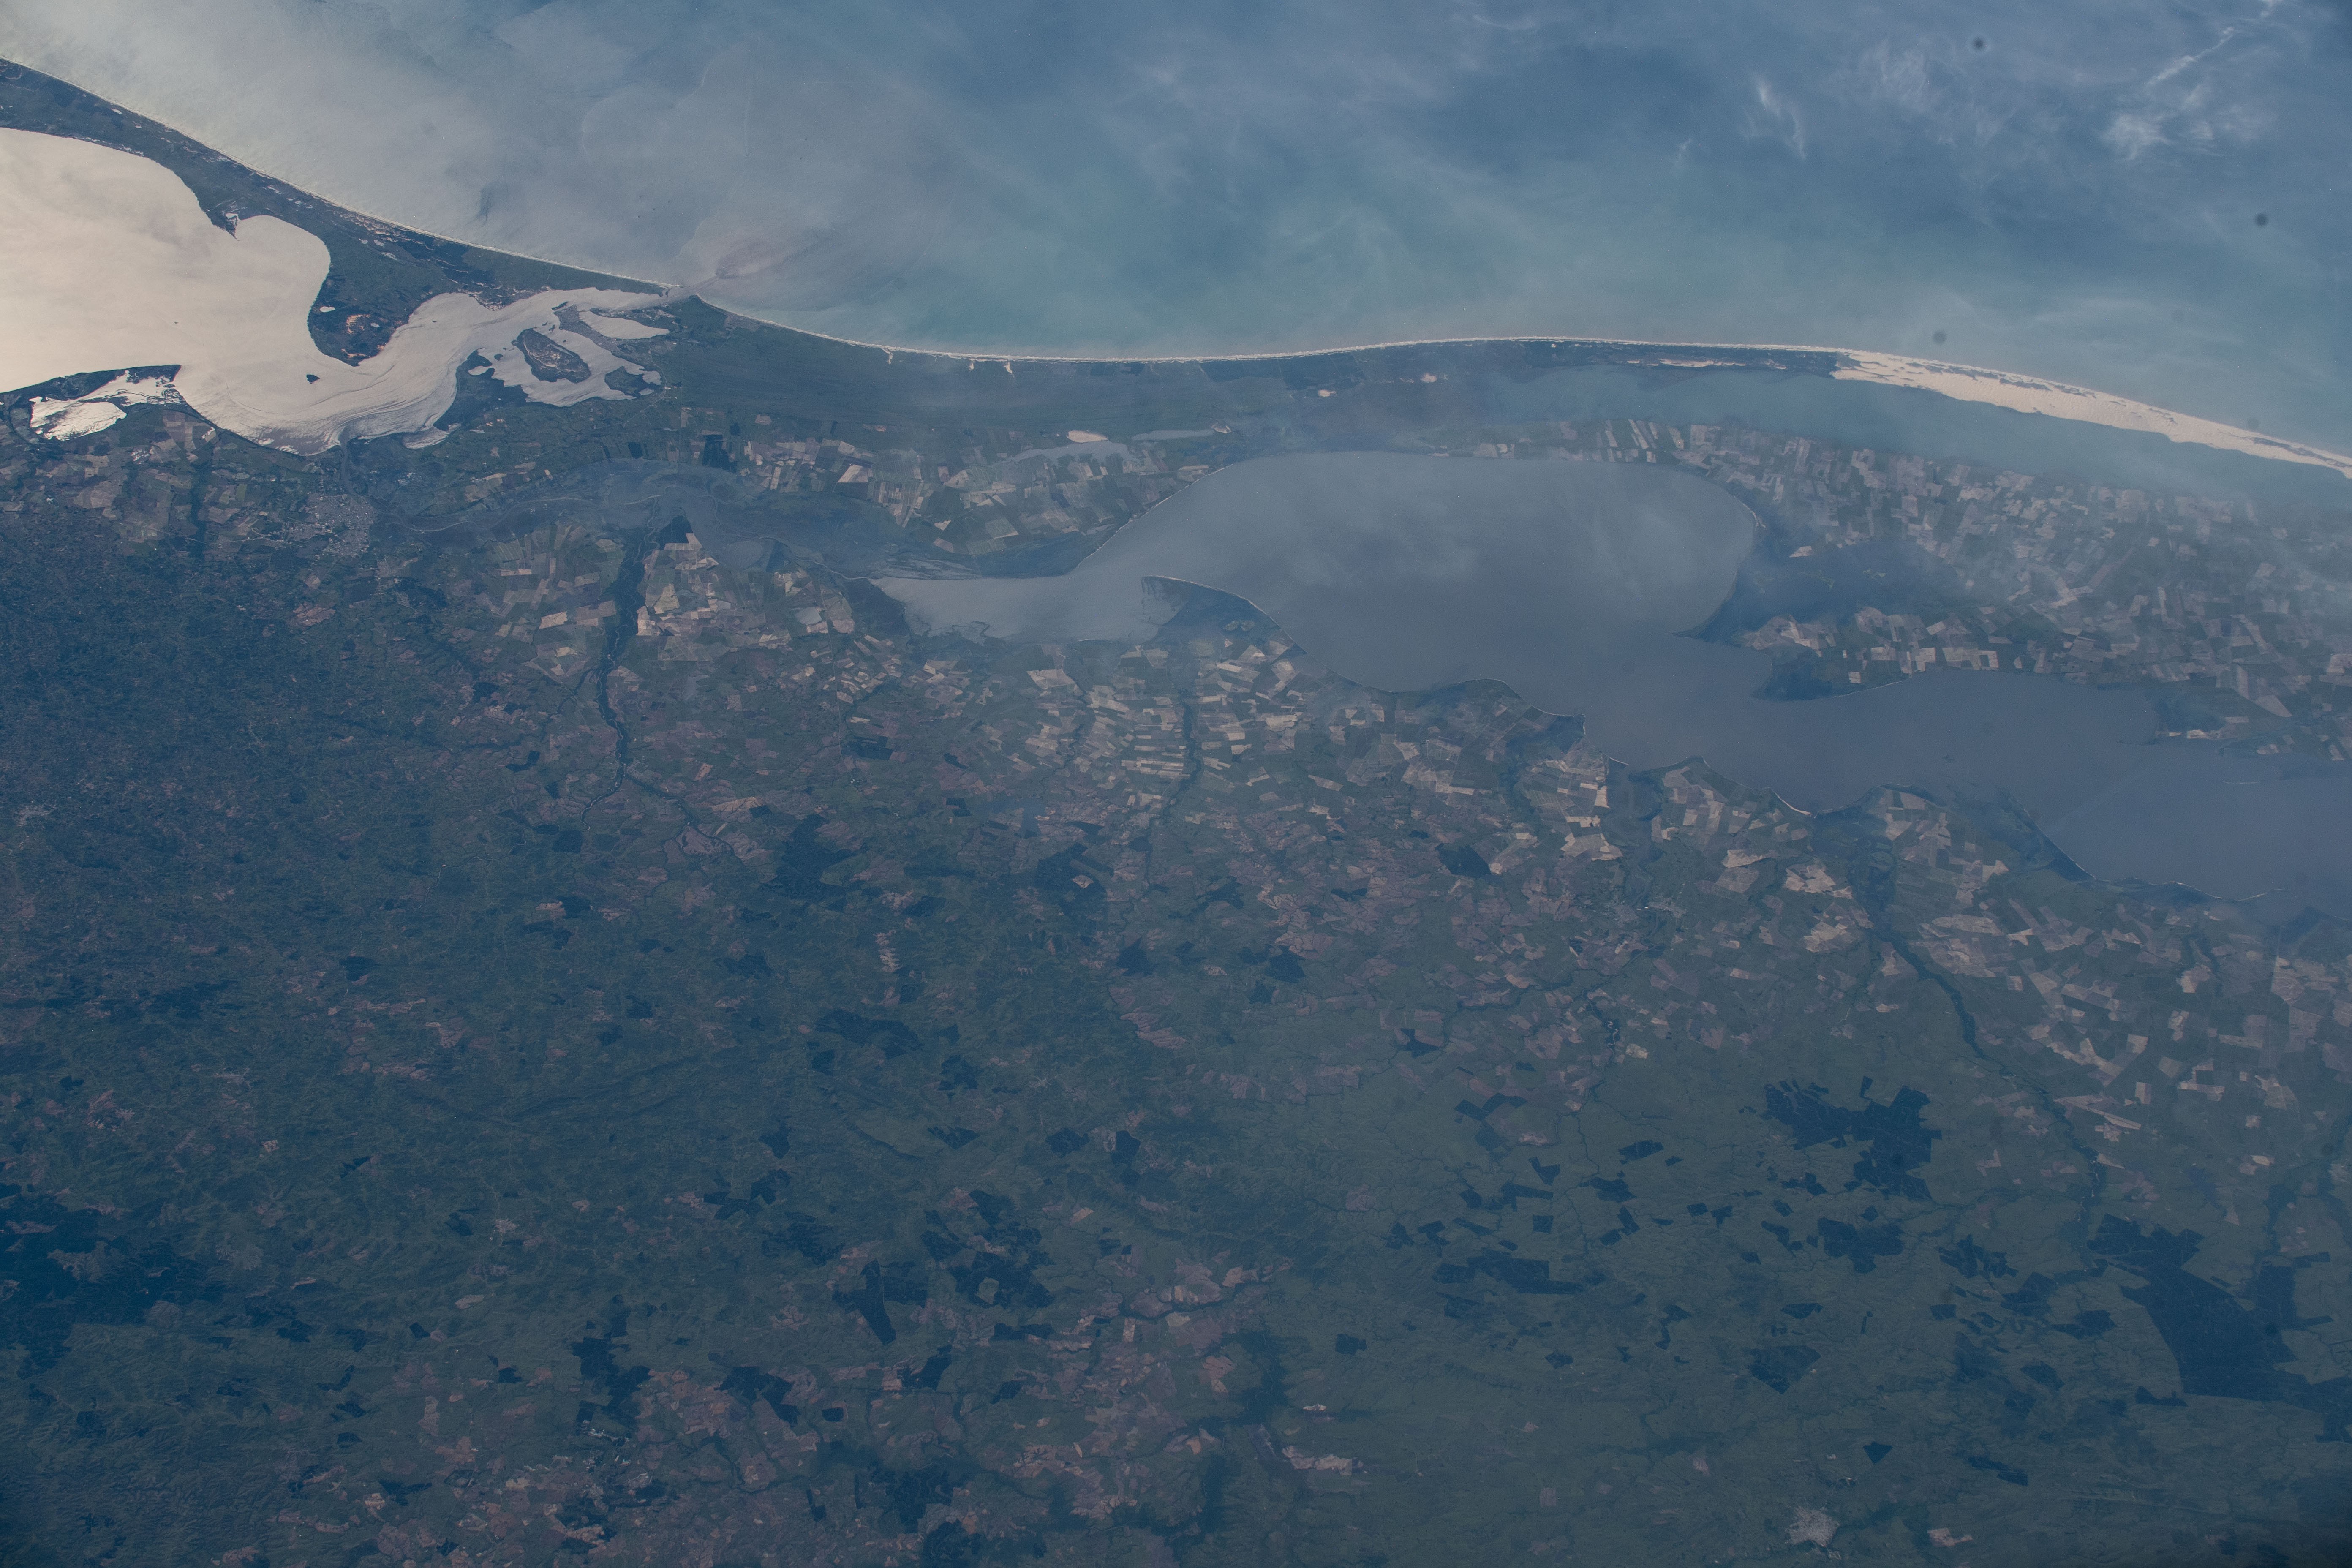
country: BRAZIL
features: LAGOA MIRIM, LAGOA MANGUEIRA, LAGOA DOS PATOS
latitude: -32.4
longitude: -52.9
